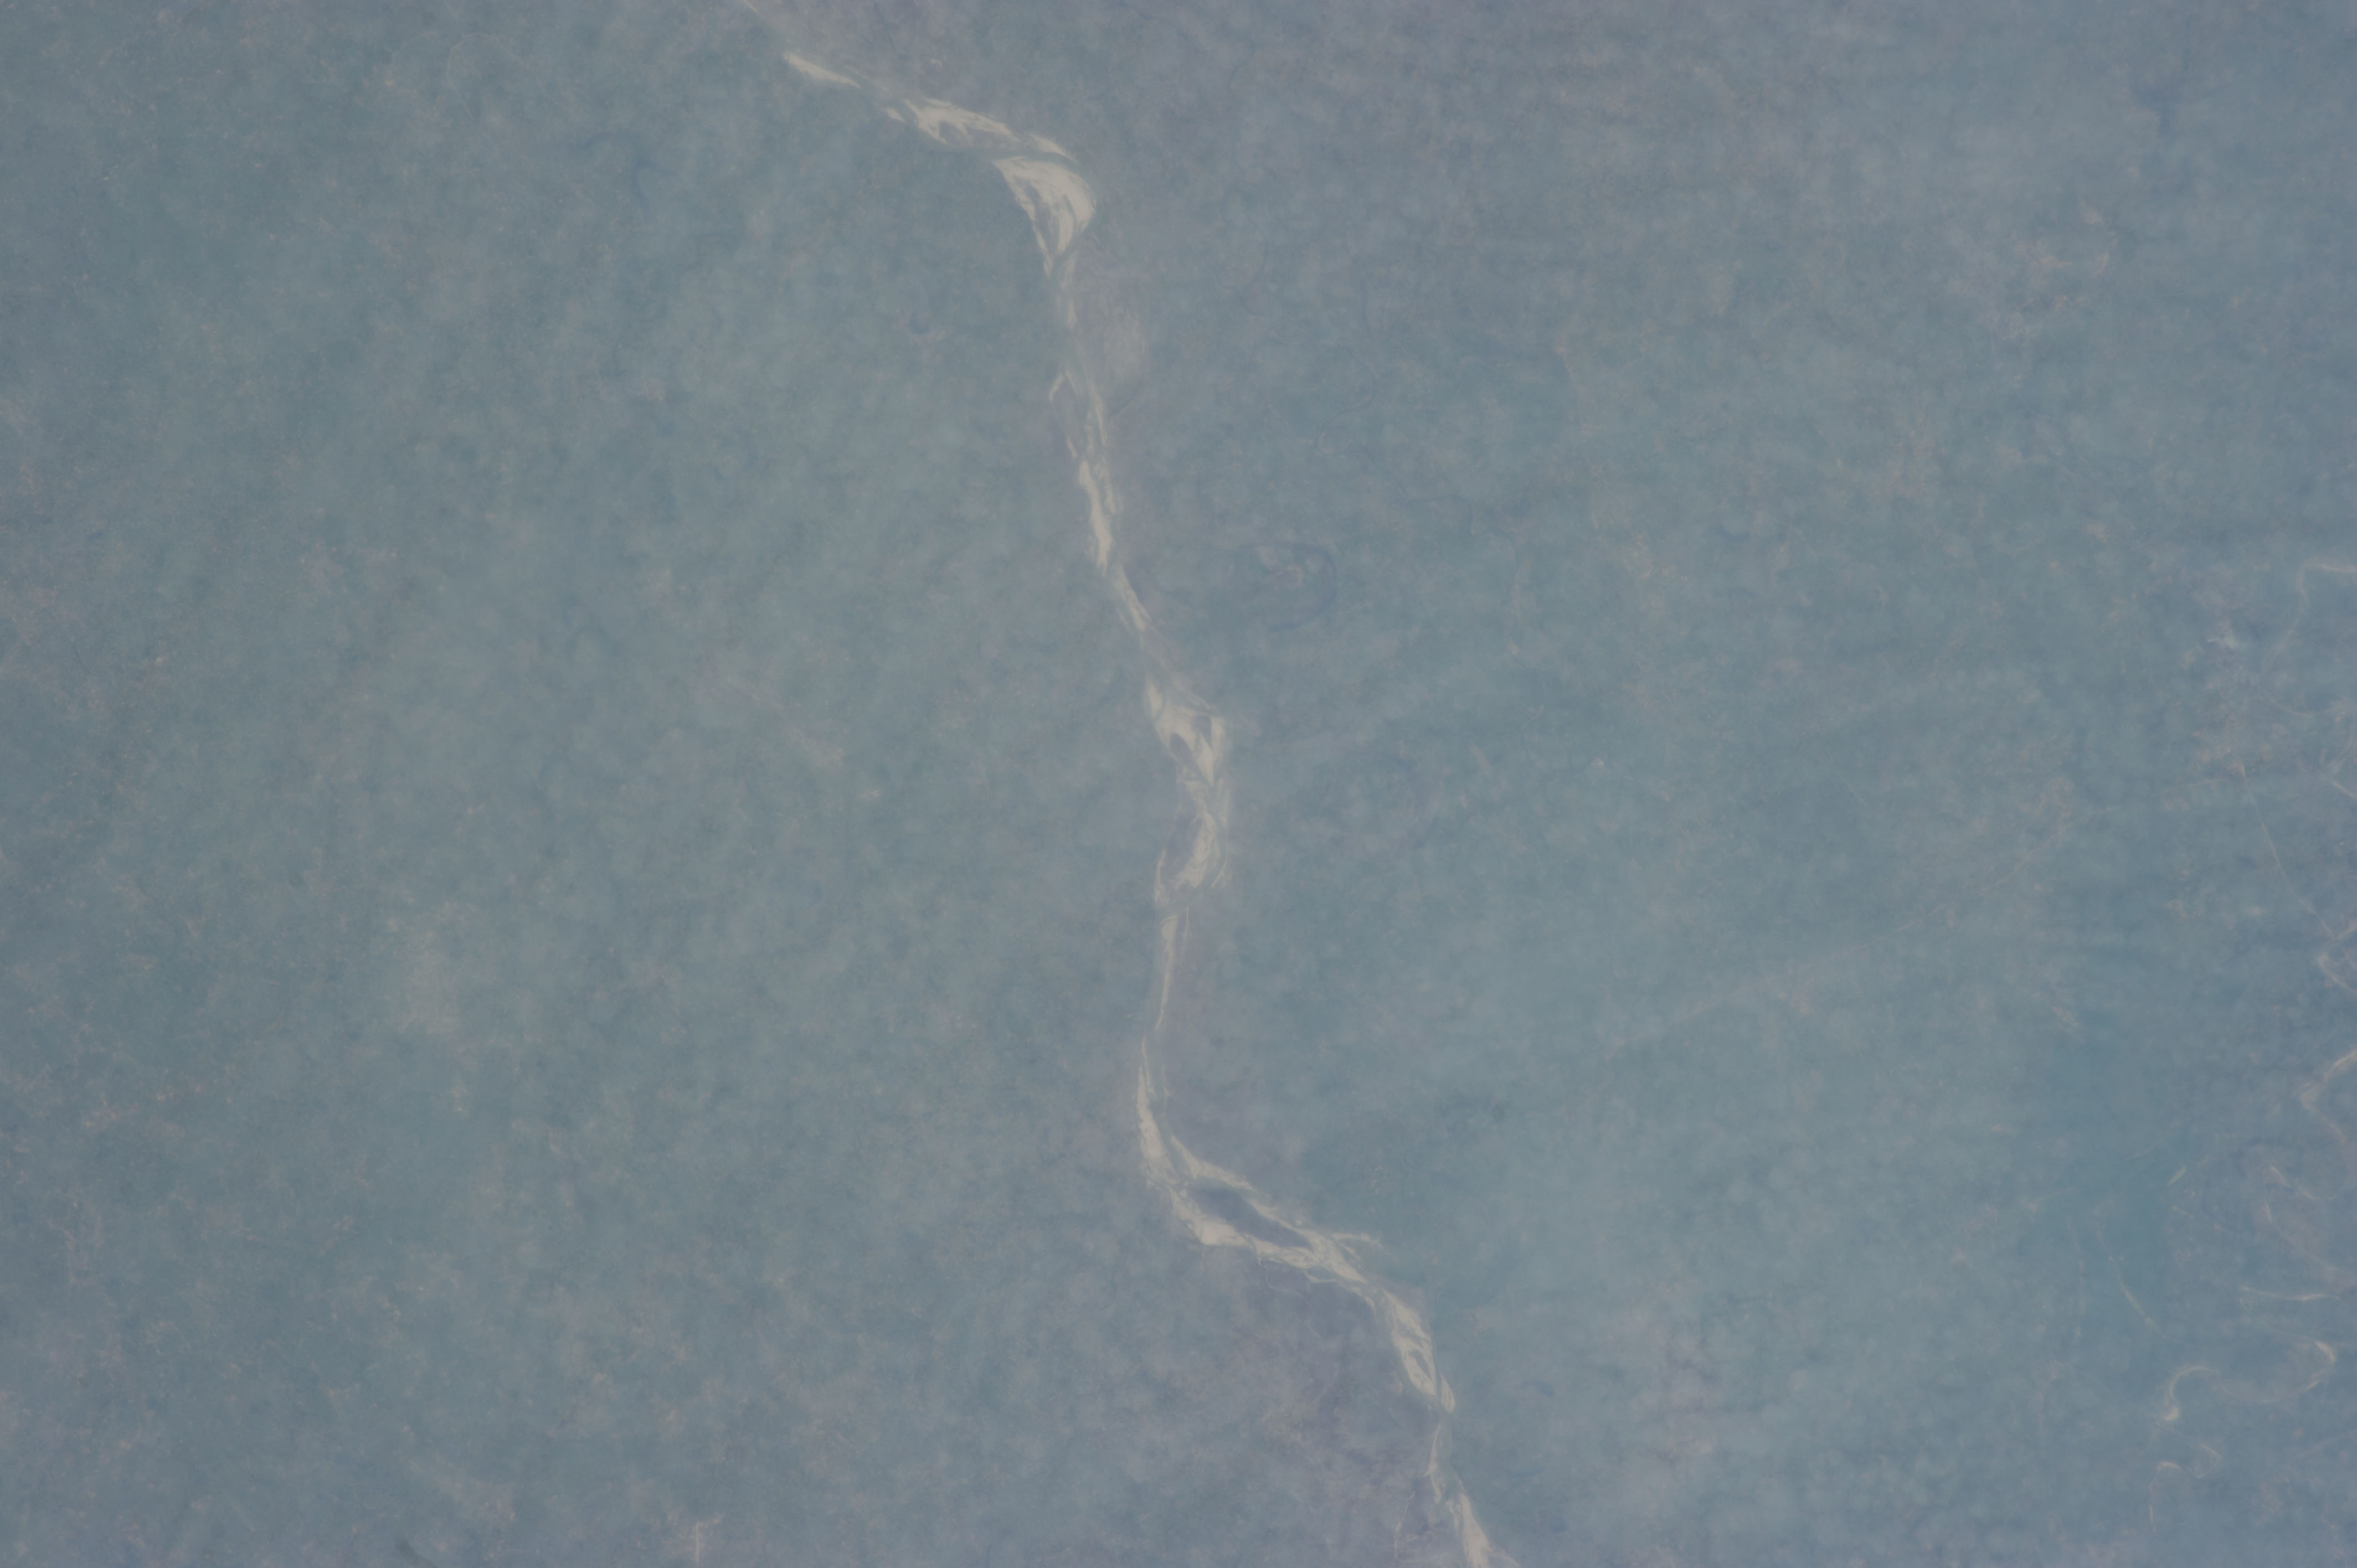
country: INDIA
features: GHAGHARA R.
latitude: 26.5
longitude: 83.0
